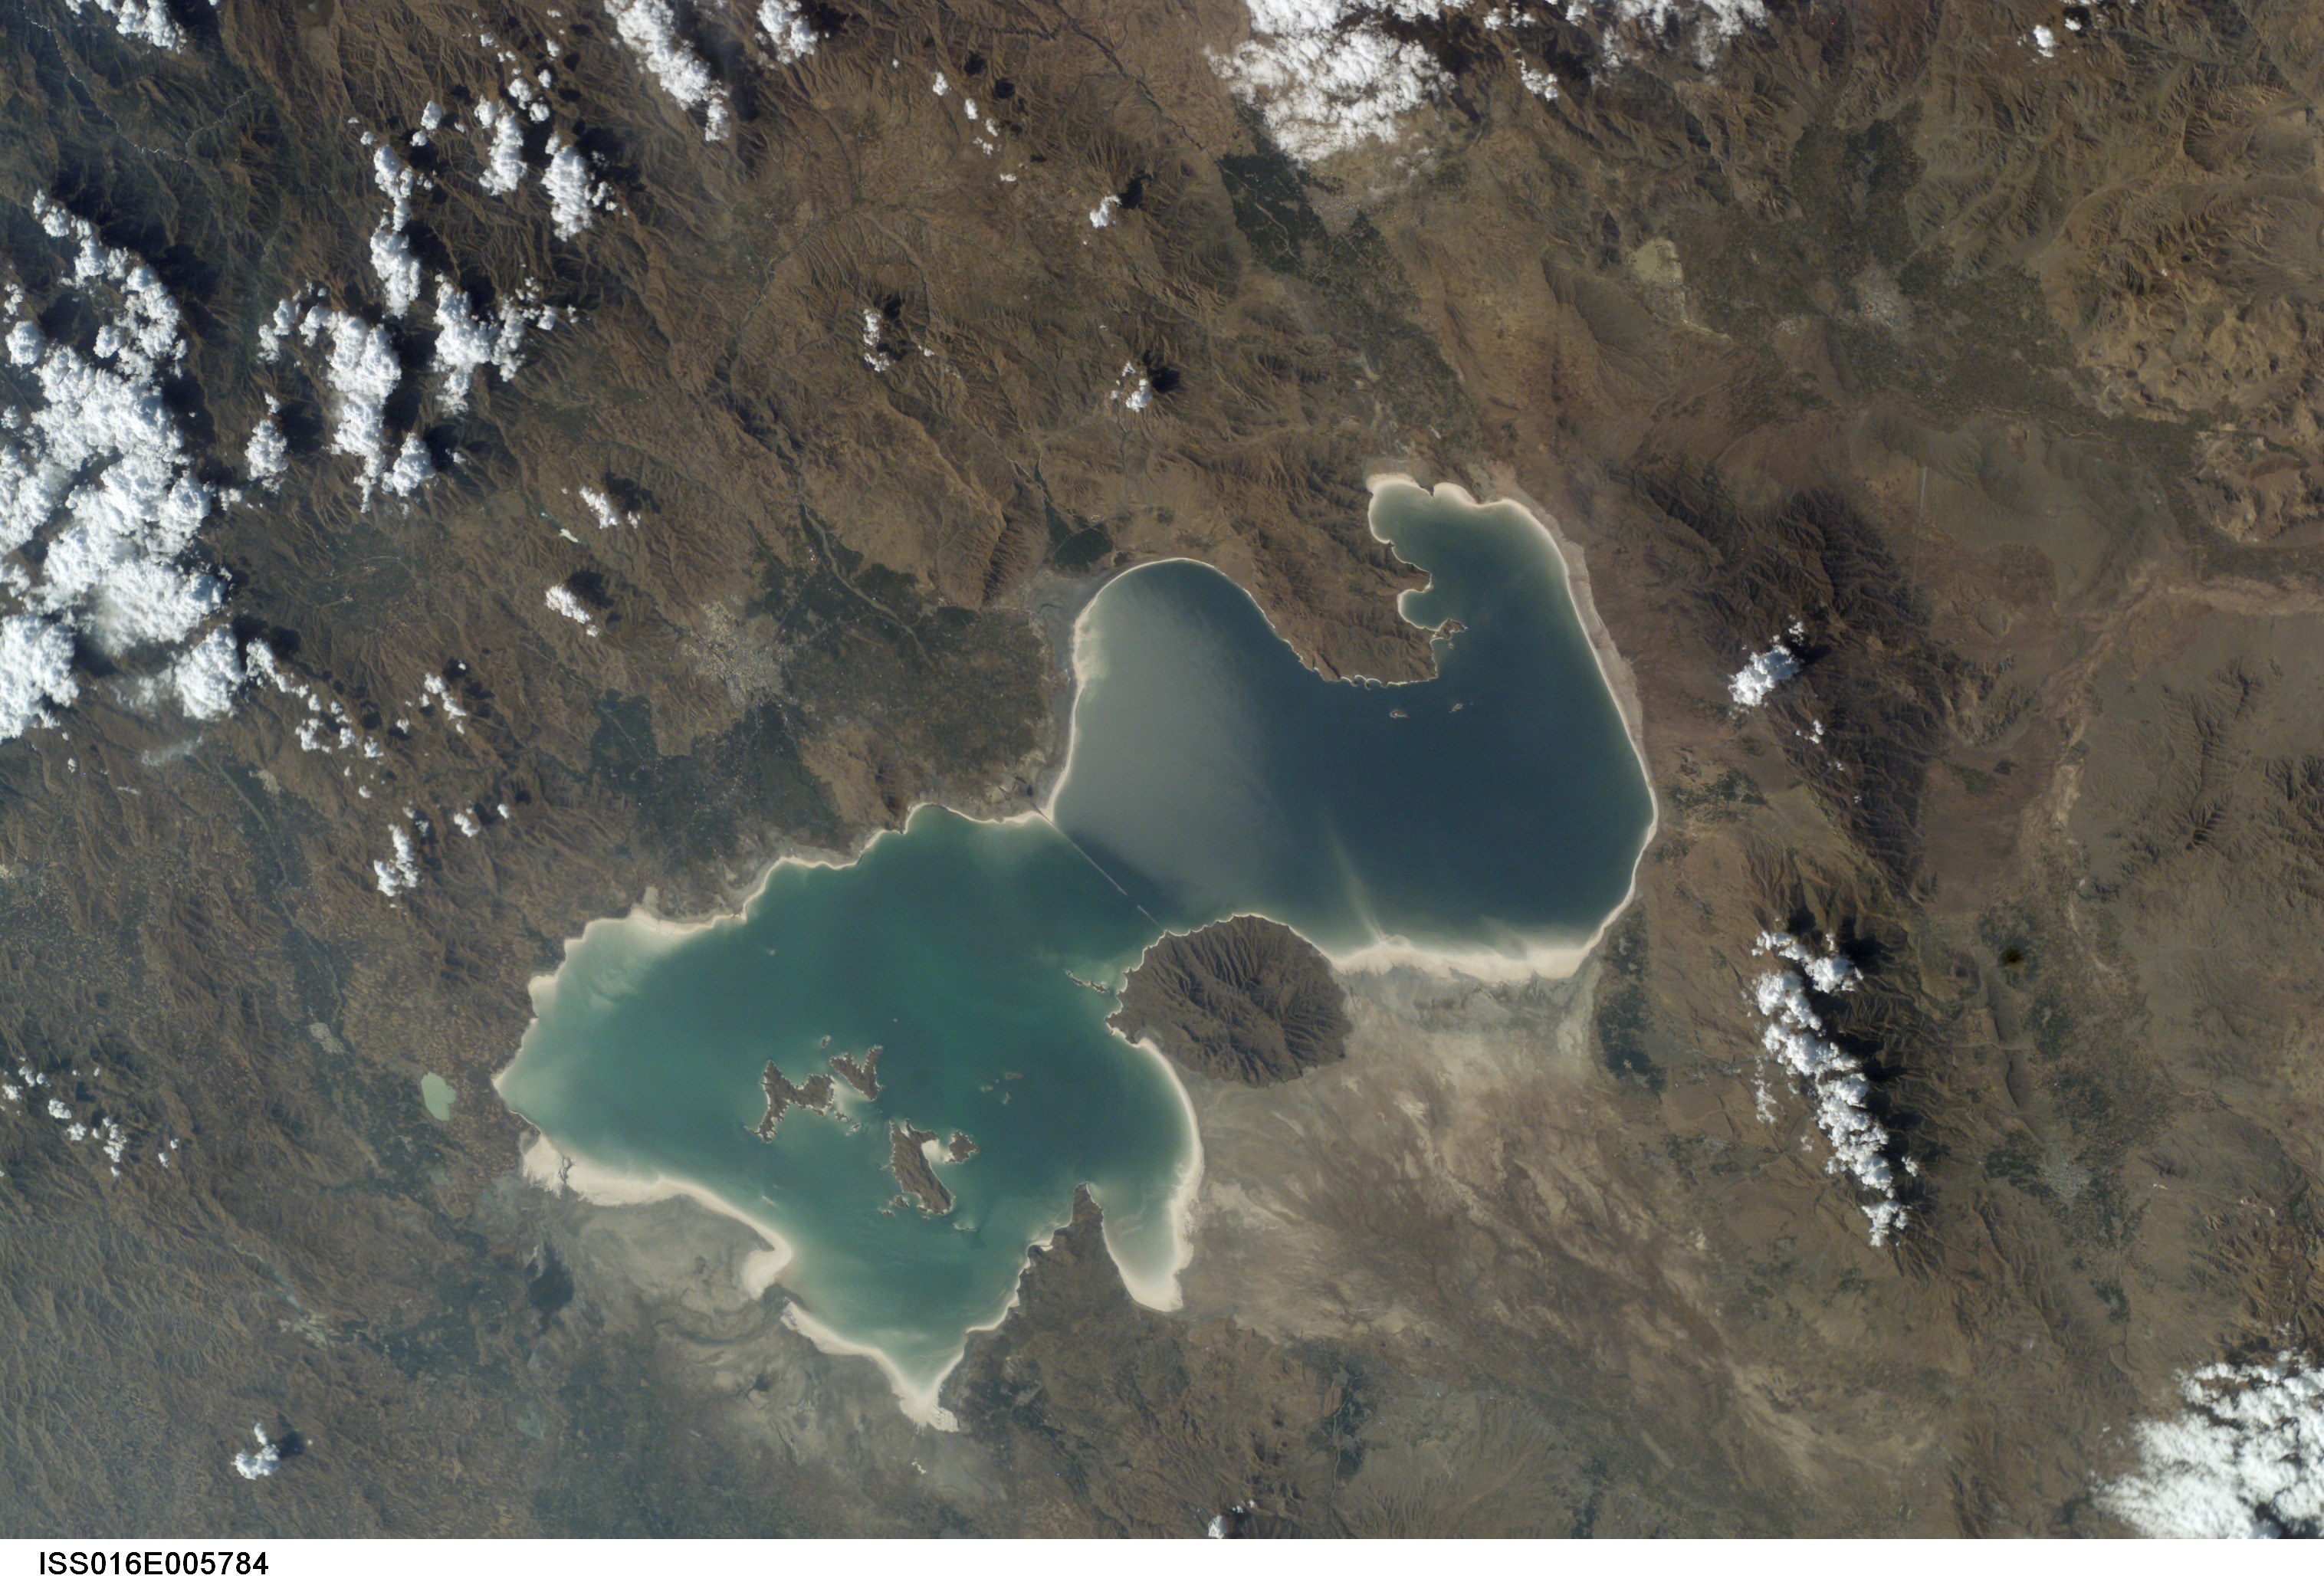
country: IRAN
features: LAKE ORUMIYEH AREA, MTS.
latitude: 38.0
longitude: 45.0
